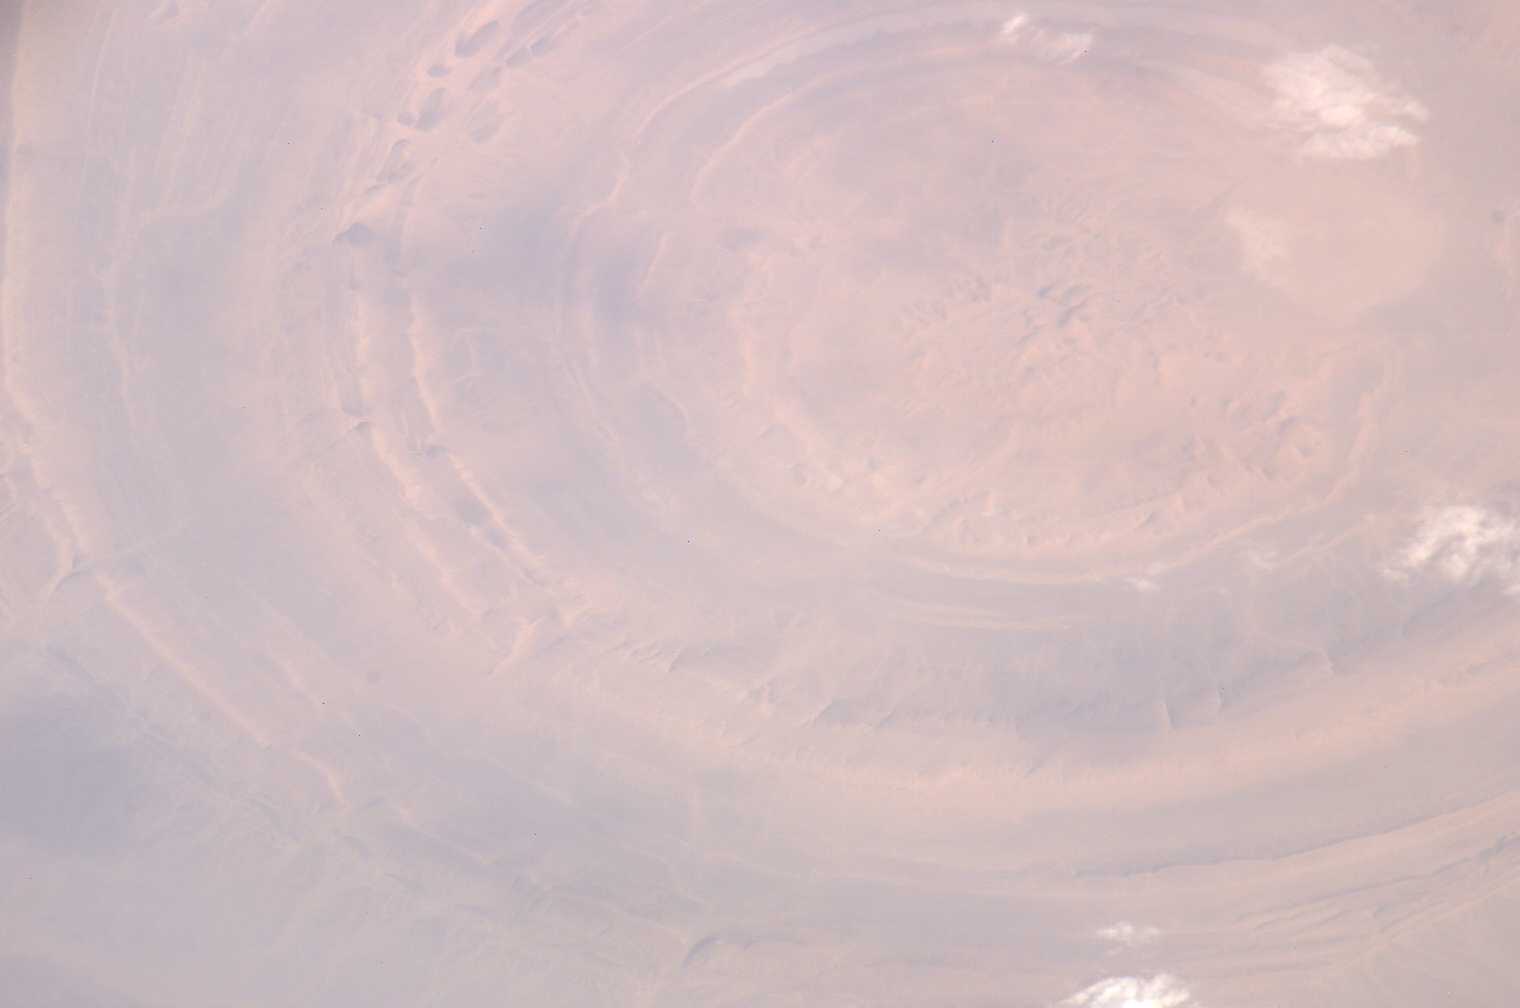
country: MAURITANIA
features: RICHAT STRUCTURE
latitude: 21.2
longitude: -11.3
